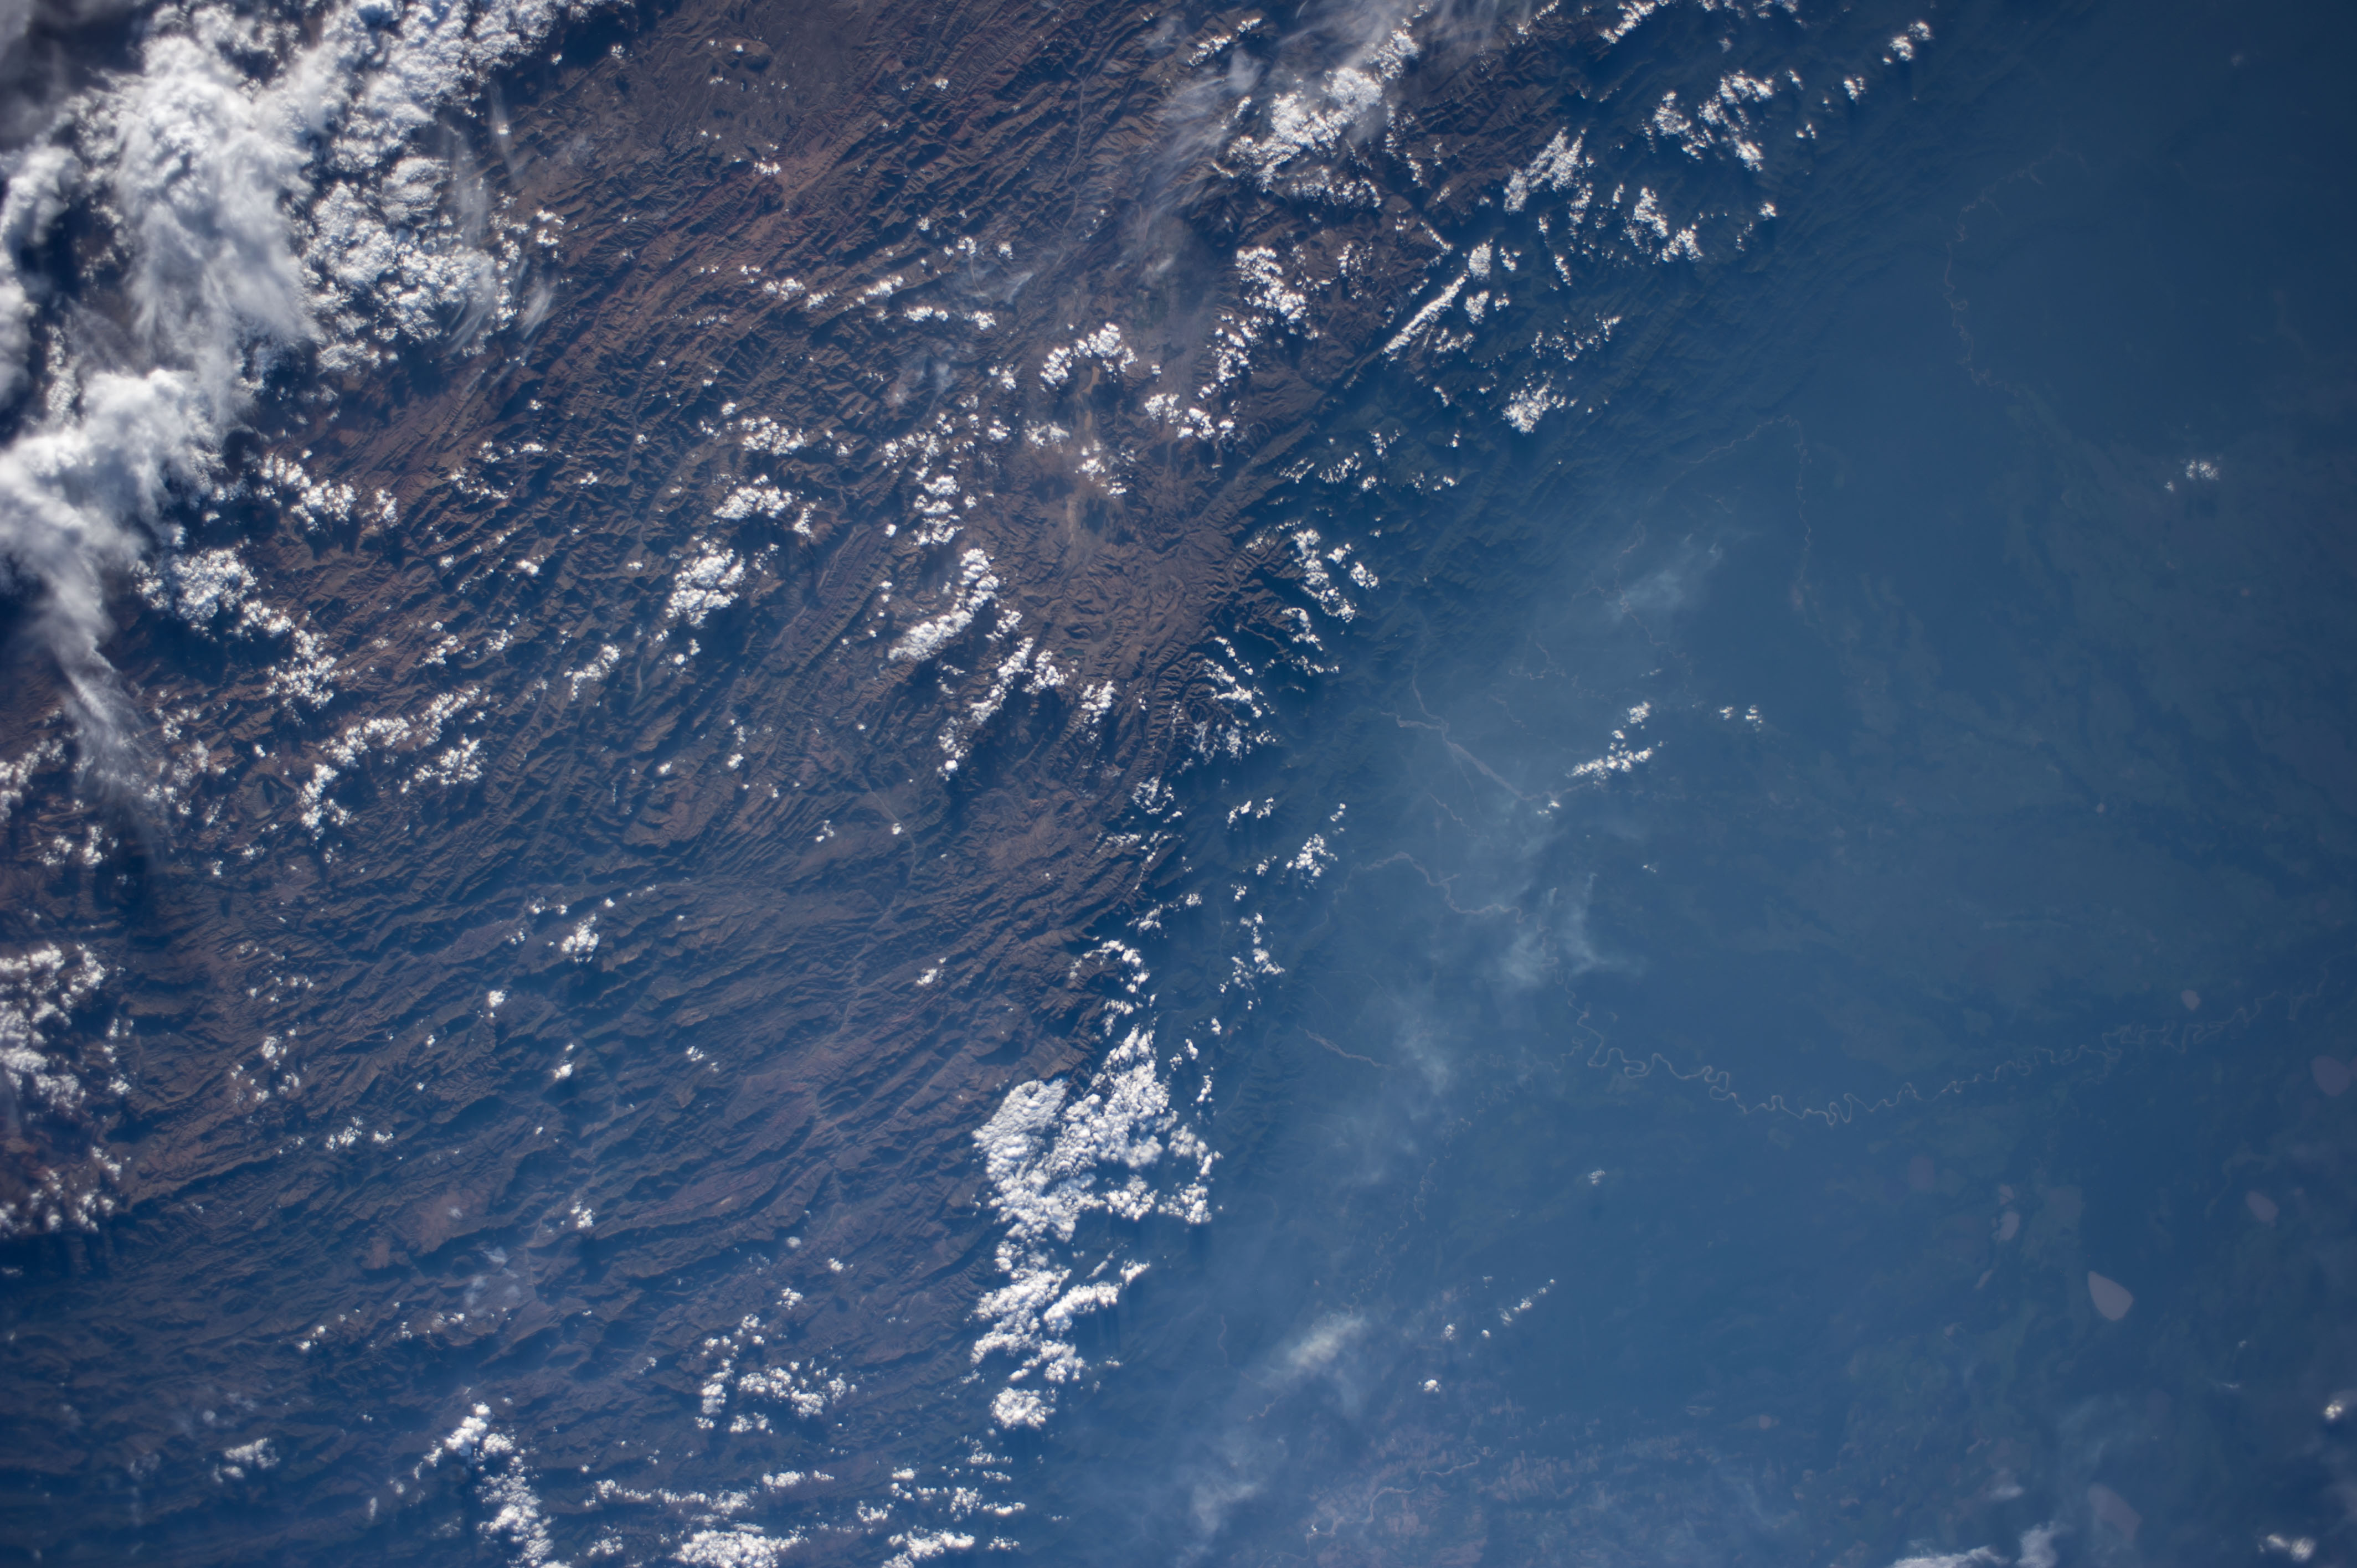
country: BOLIVIA
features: CORDILLERA REAL MTS., CORDILLERA ORIENTAL MTS., MAMORE R., YUNGAS FOOTHILLS
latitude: -17.5
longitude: -65.5
